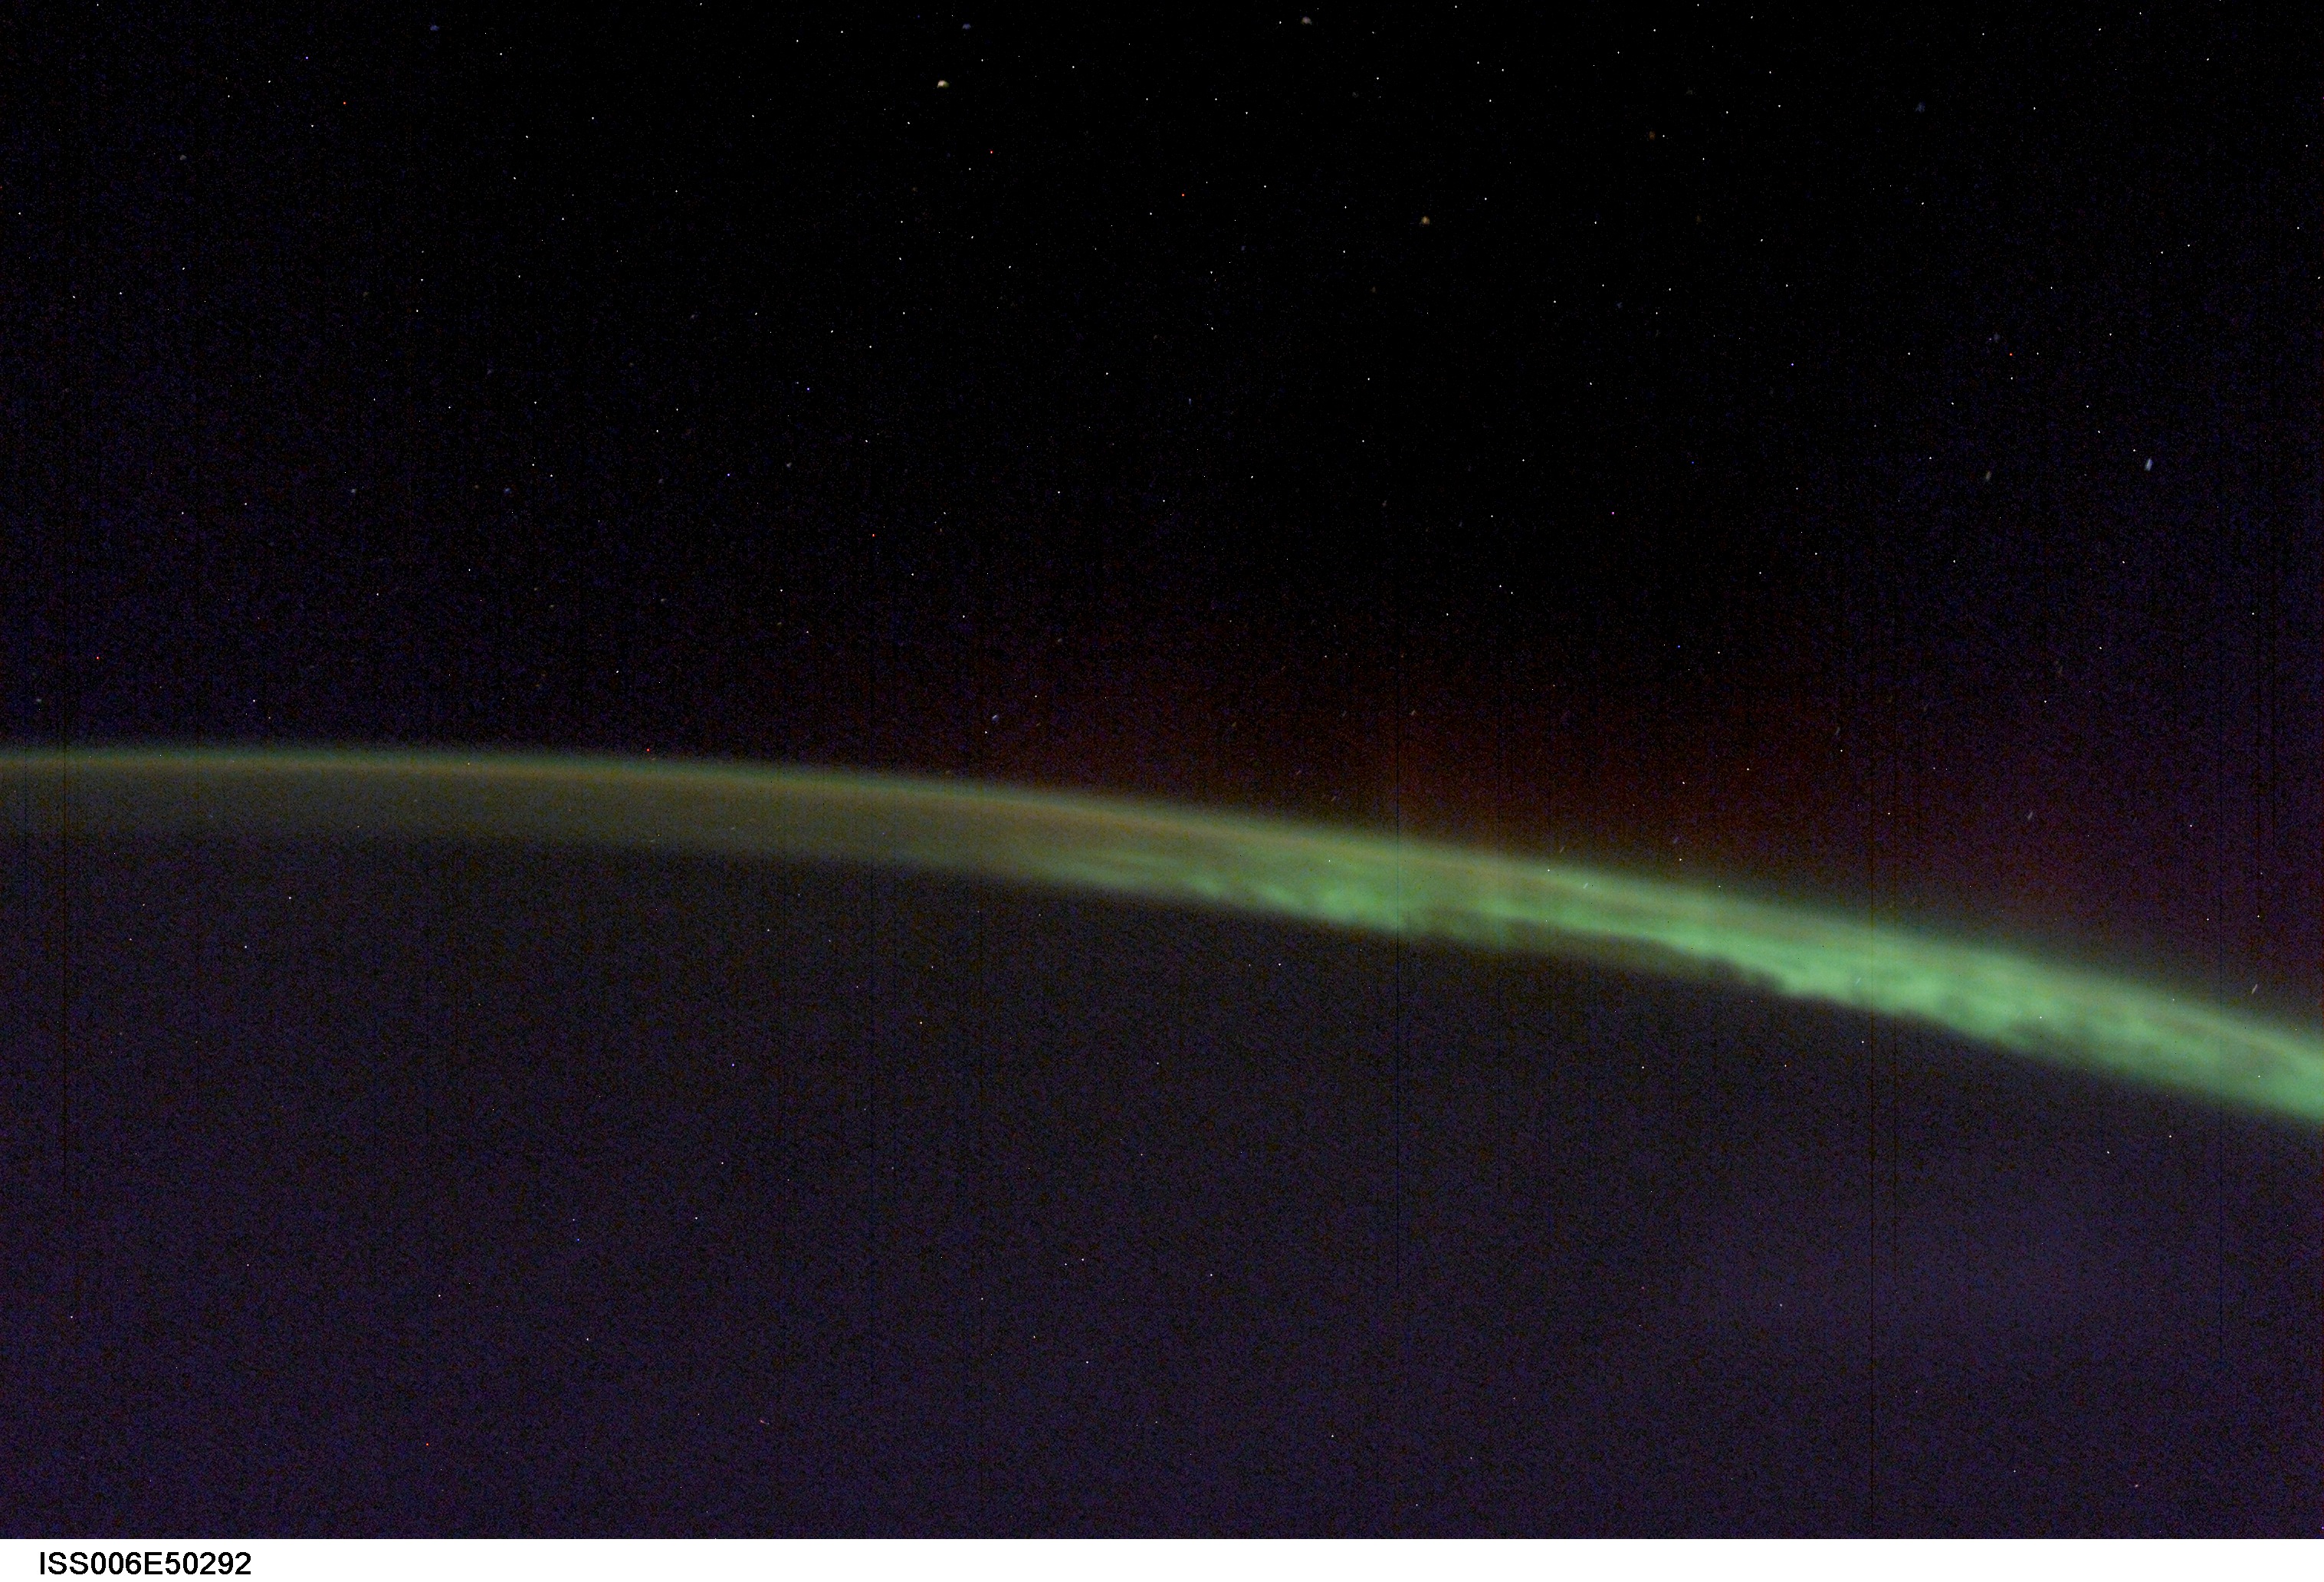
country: AURORA
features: AURORA AUSTRALIS, STARS
